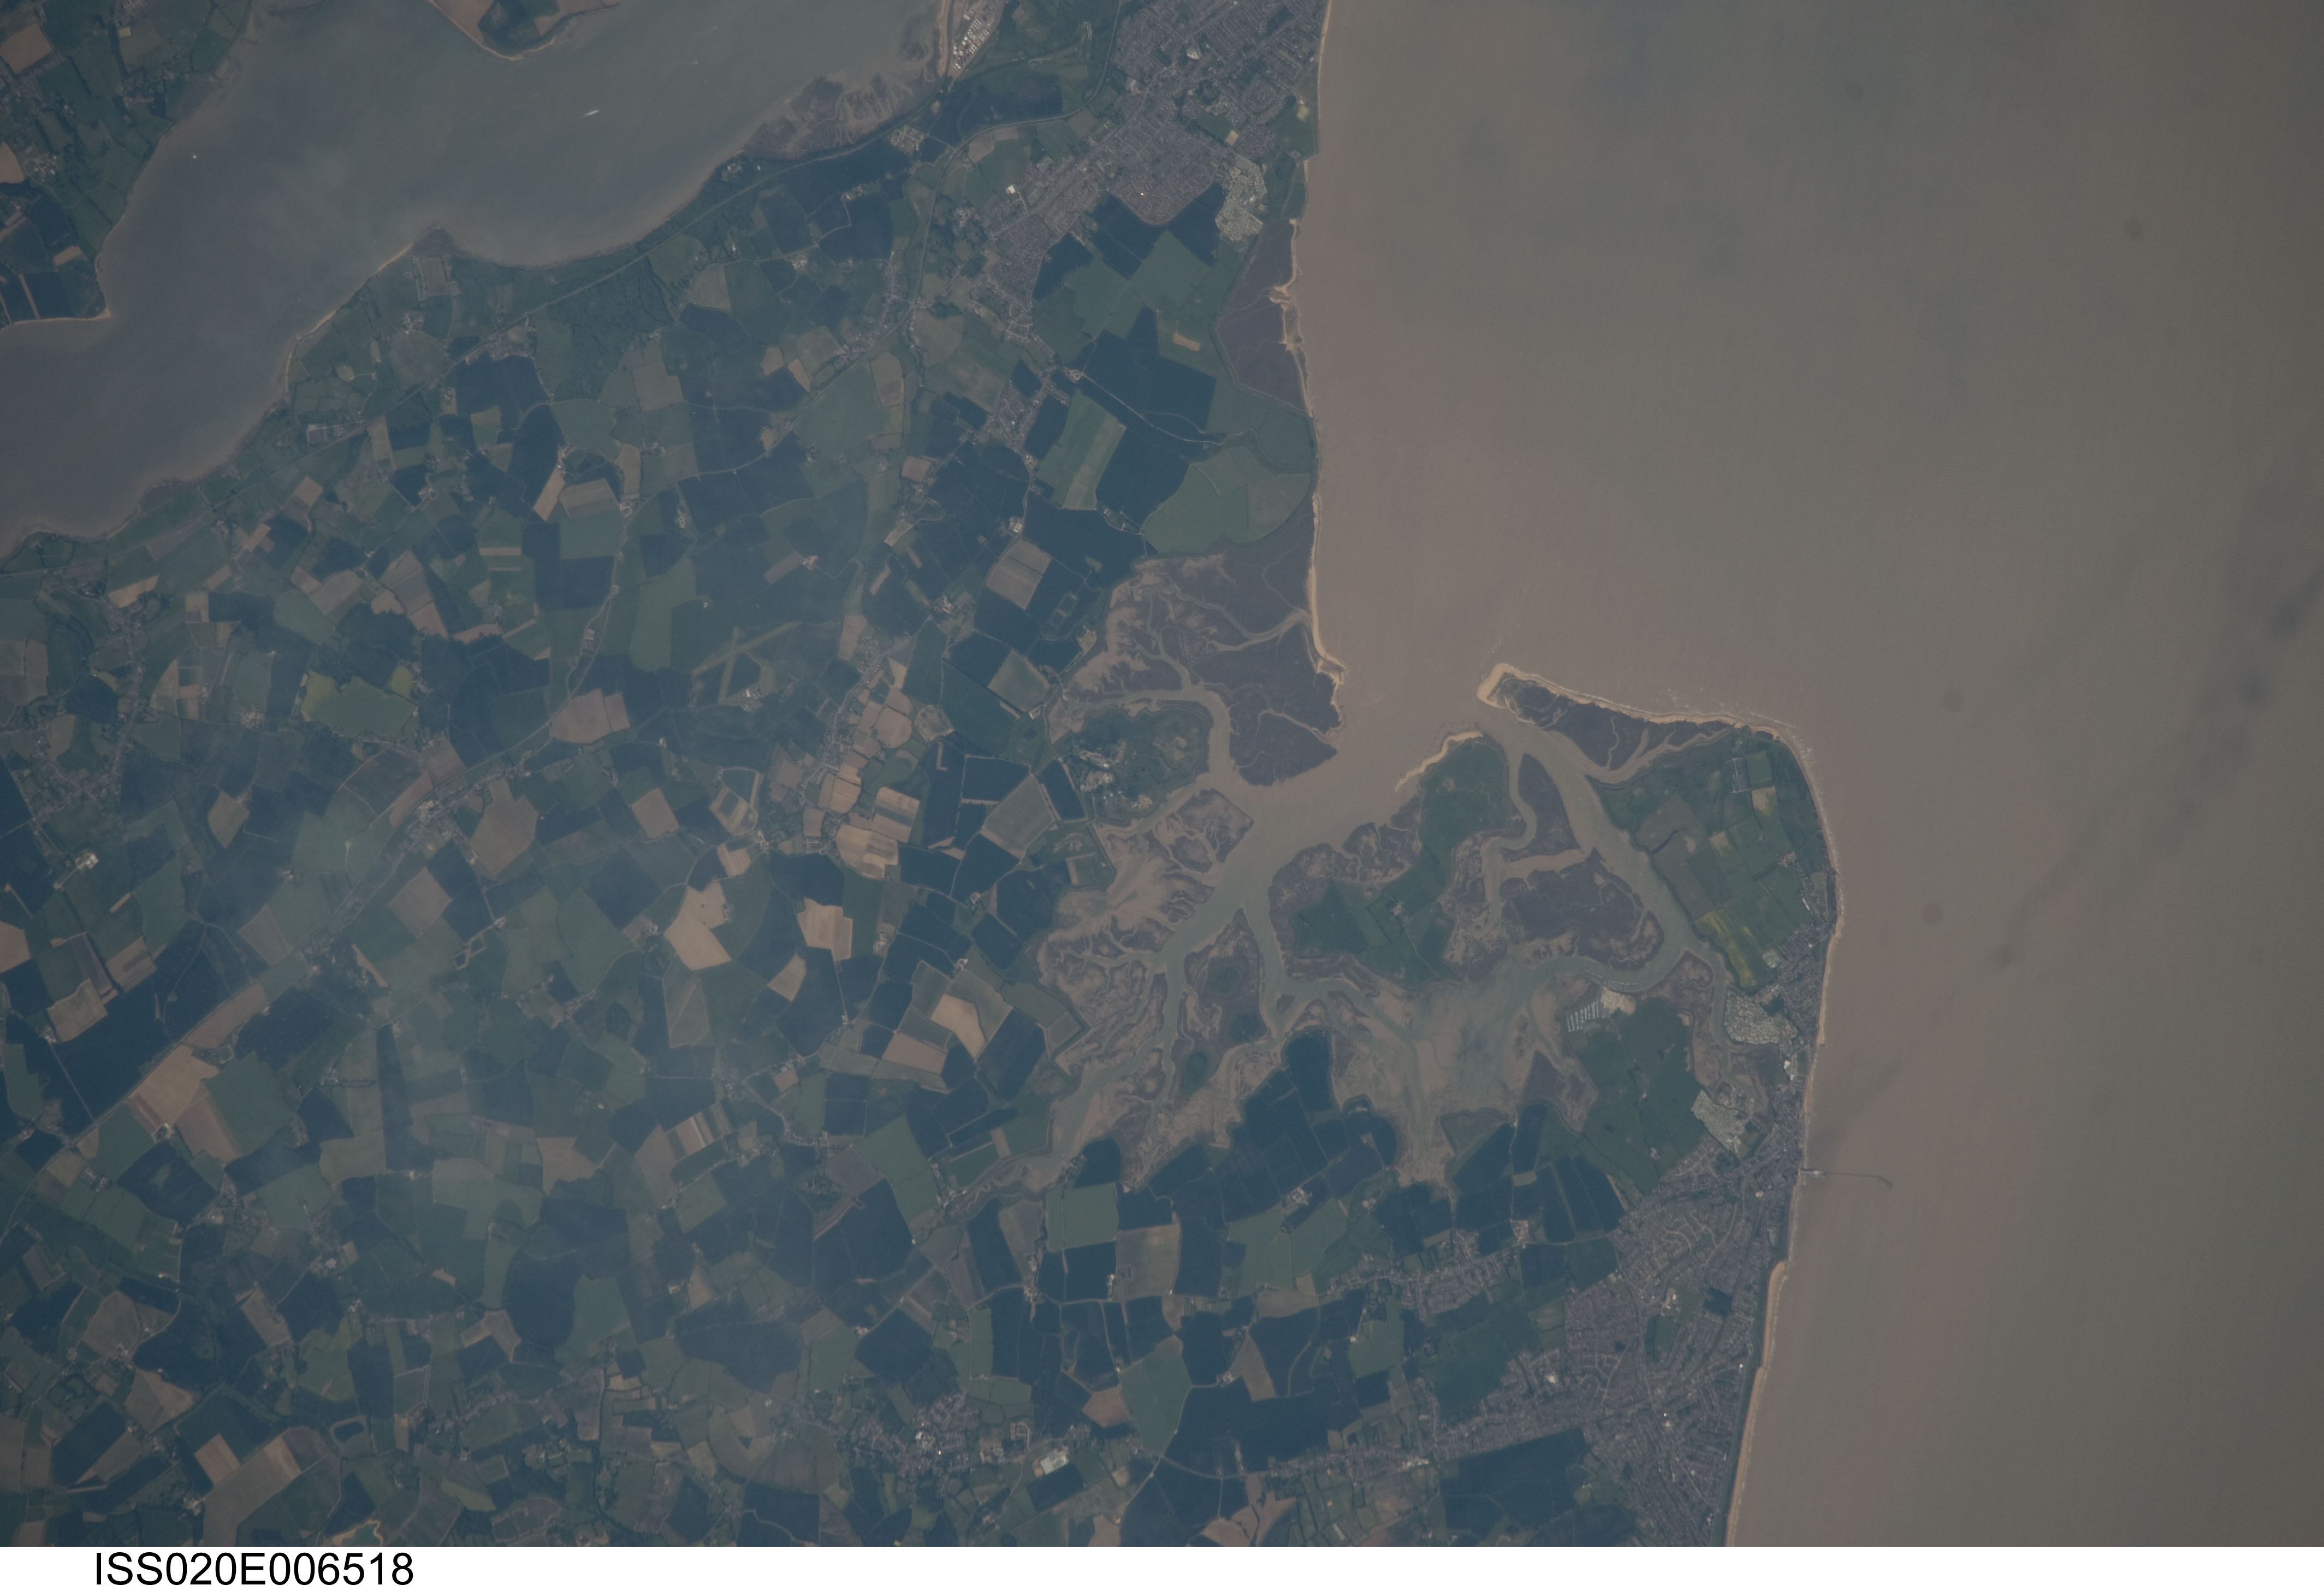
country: UK-ENGLAND
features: FRINTON-ON-SEA, R. STOUR, COAST, AGR.
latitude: 51.9
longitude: 1.2
